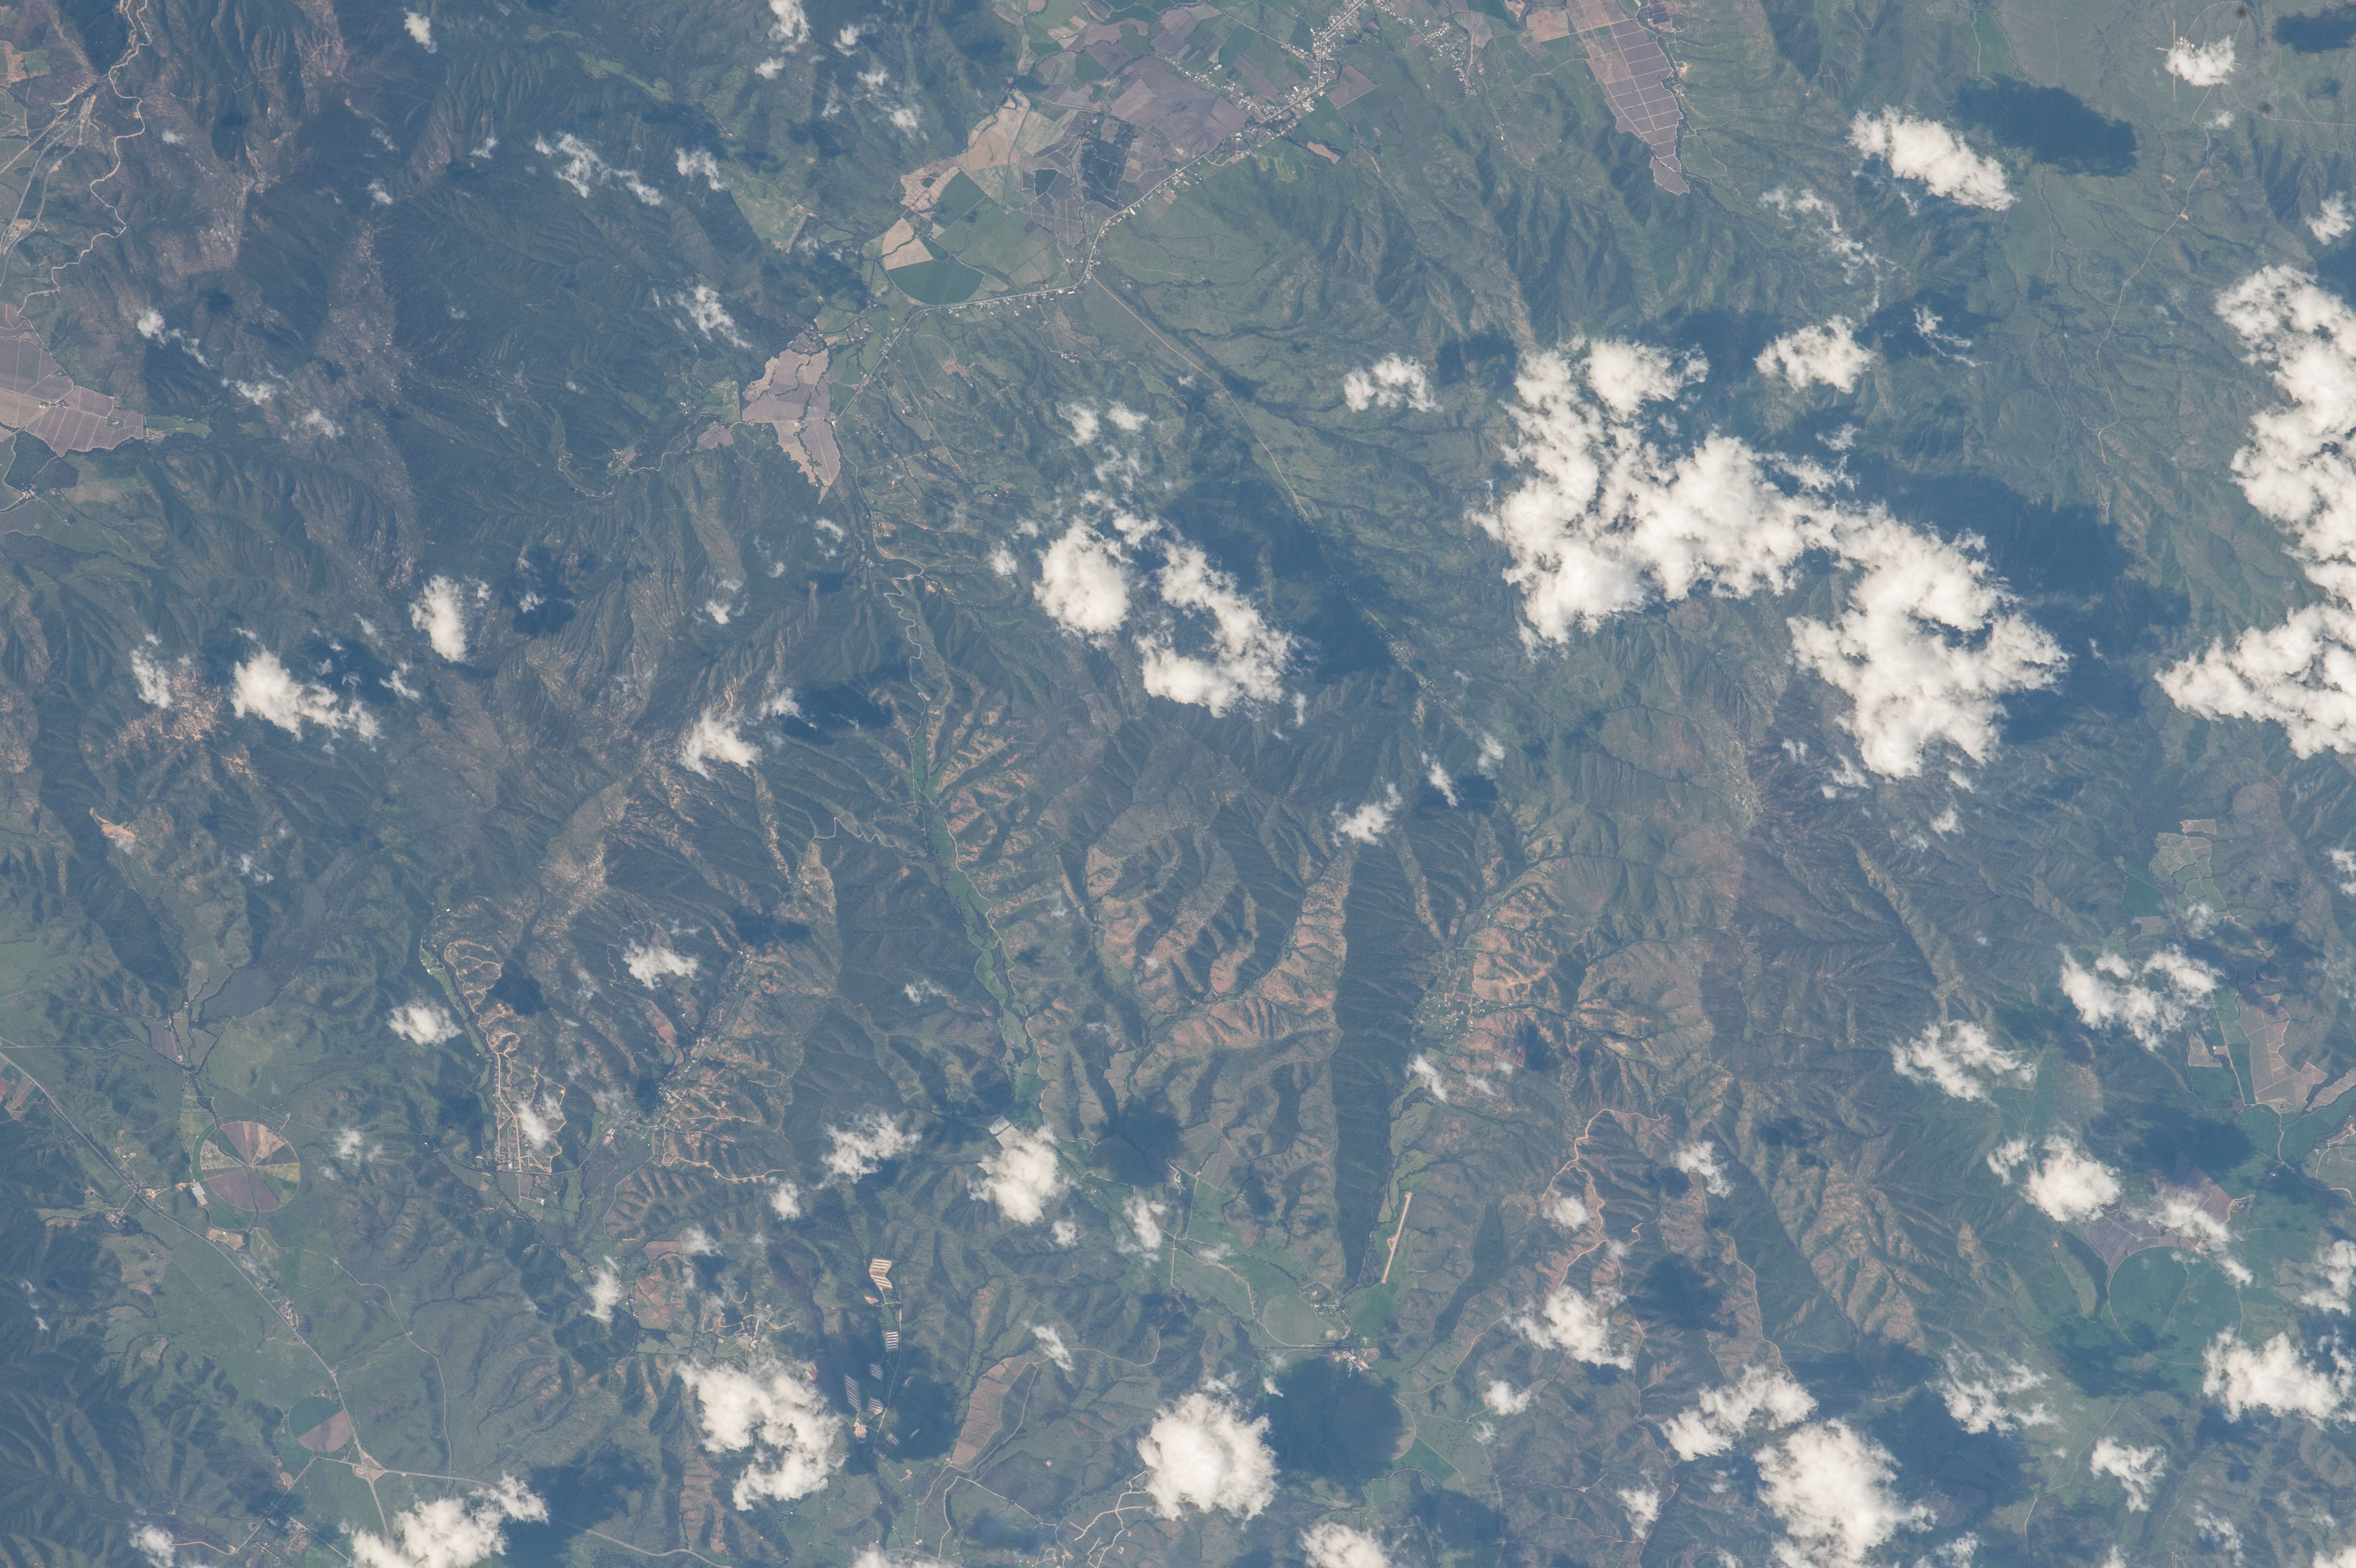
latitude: -33.5
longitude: -71.3
